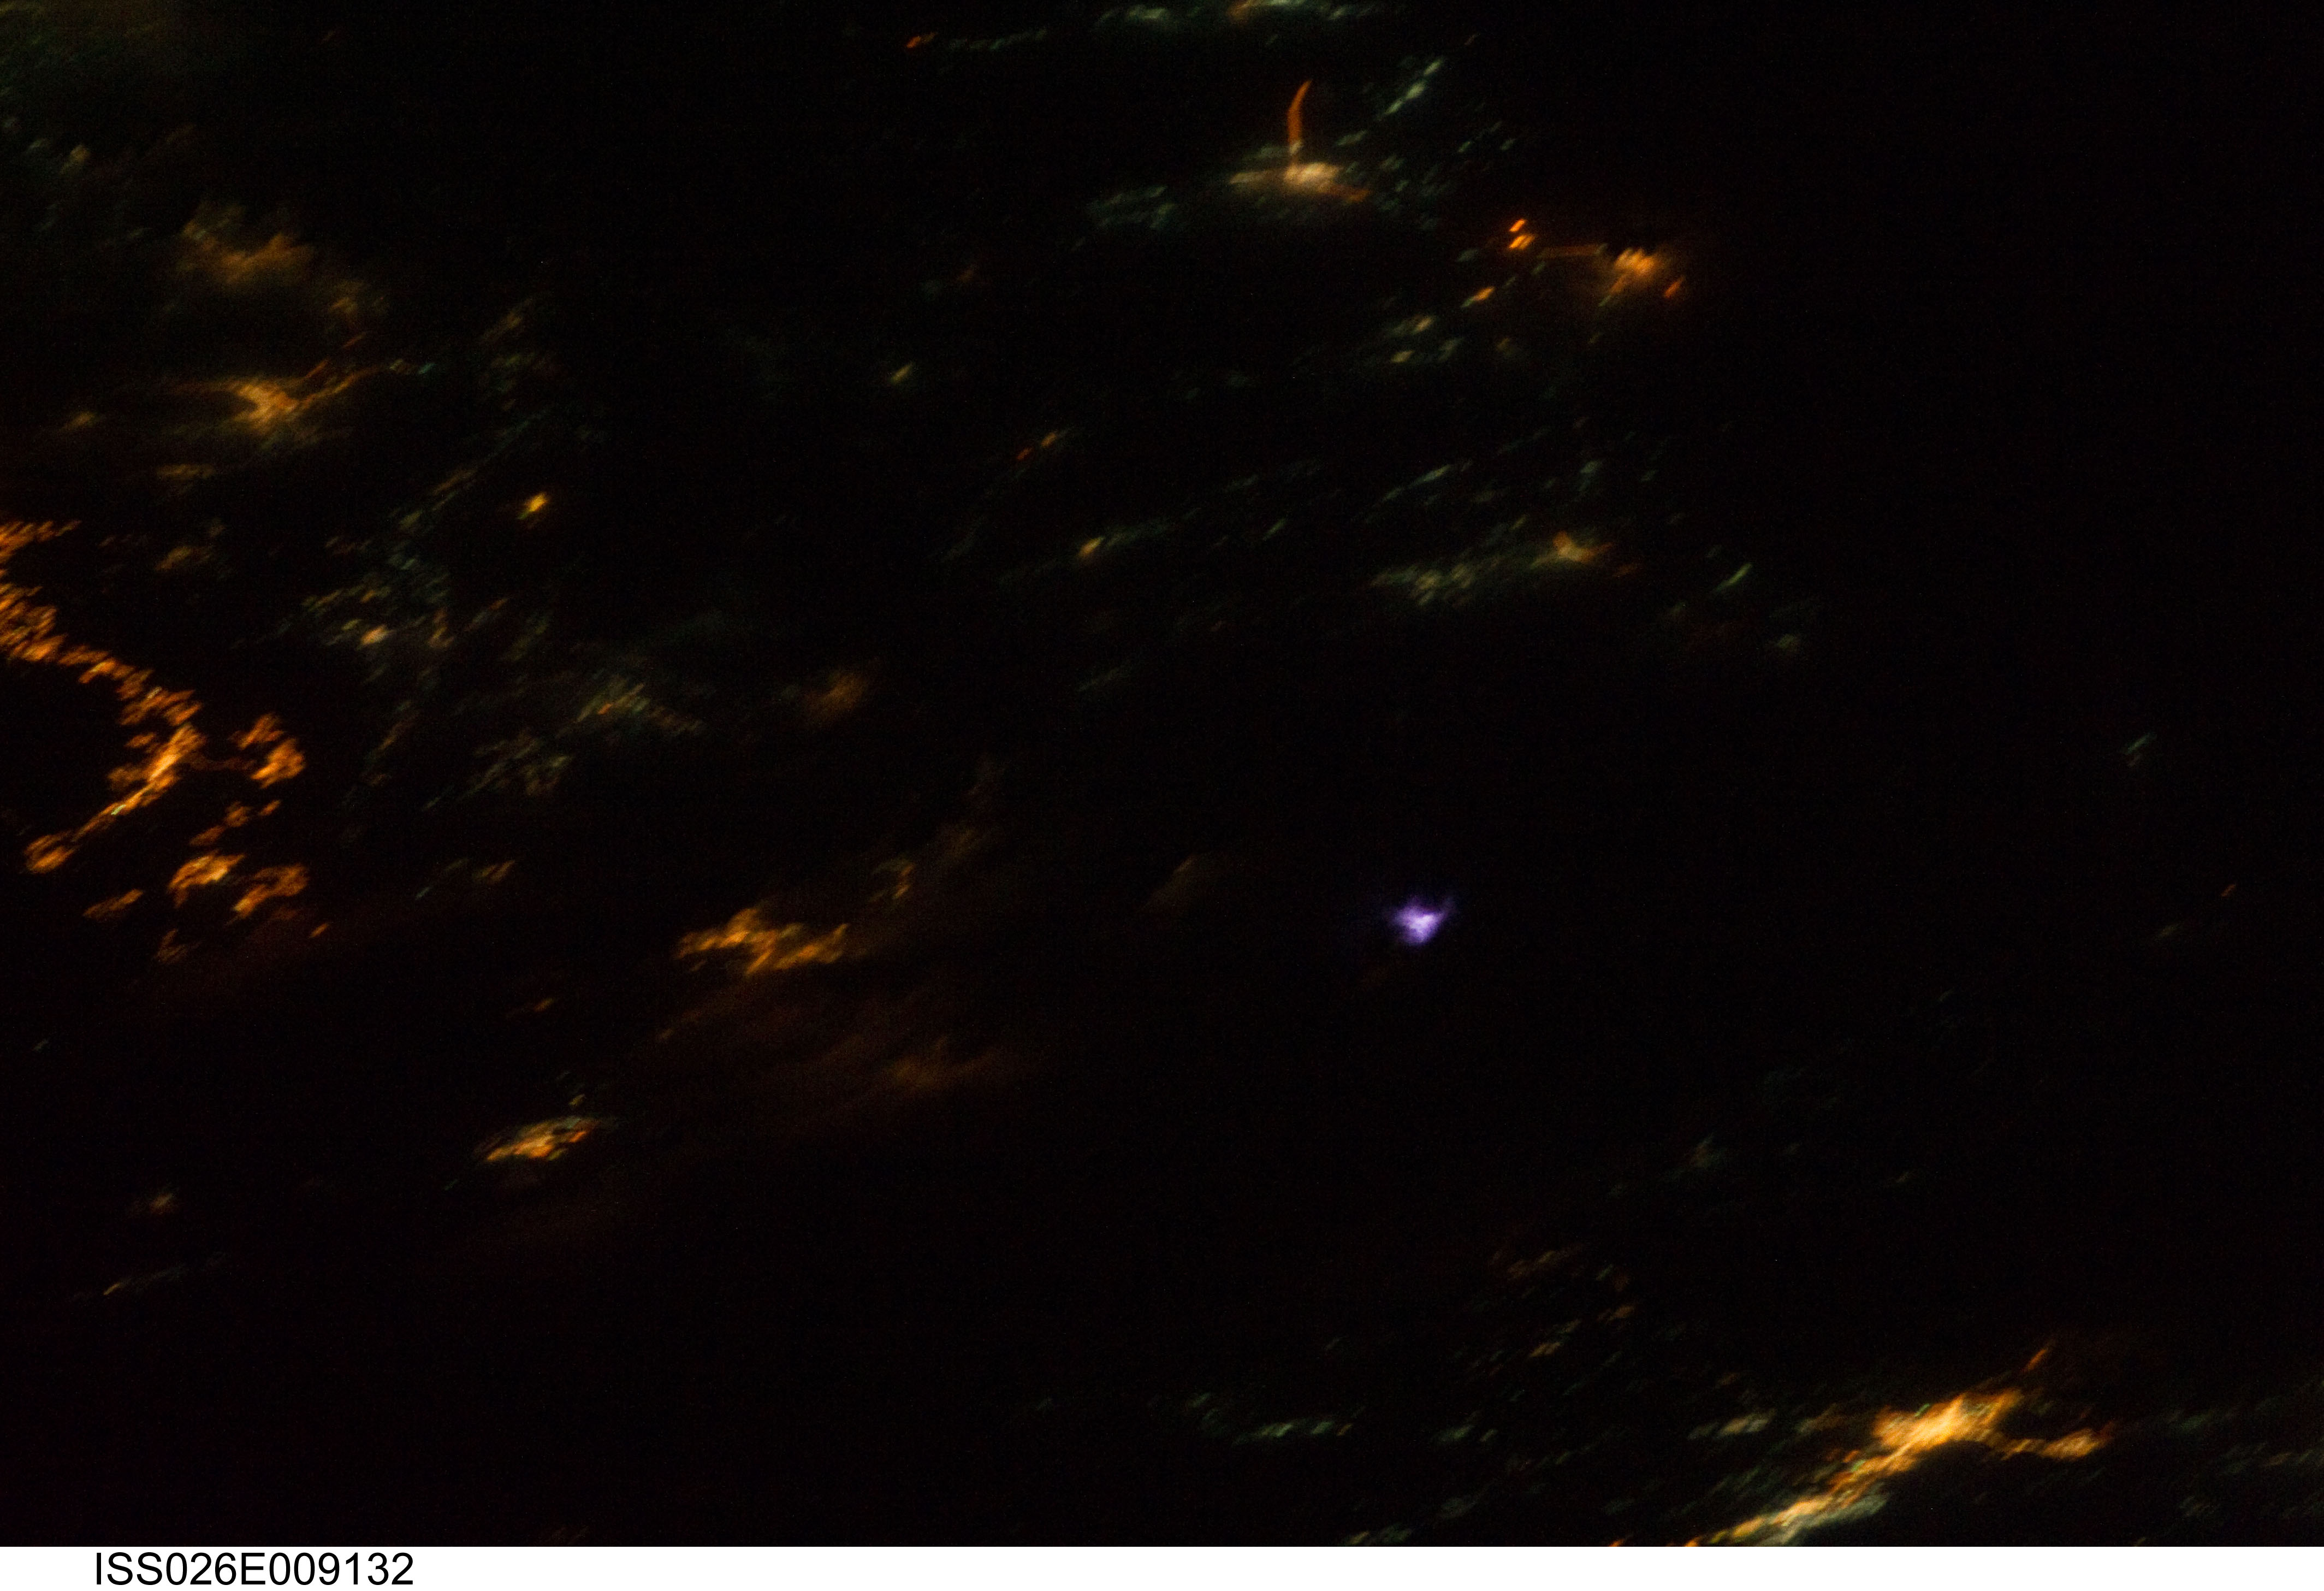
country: ASIA
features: ARABIAN PENINSULA, CITIES AT NIGHT, LIGHTNING IN CLOUDS
